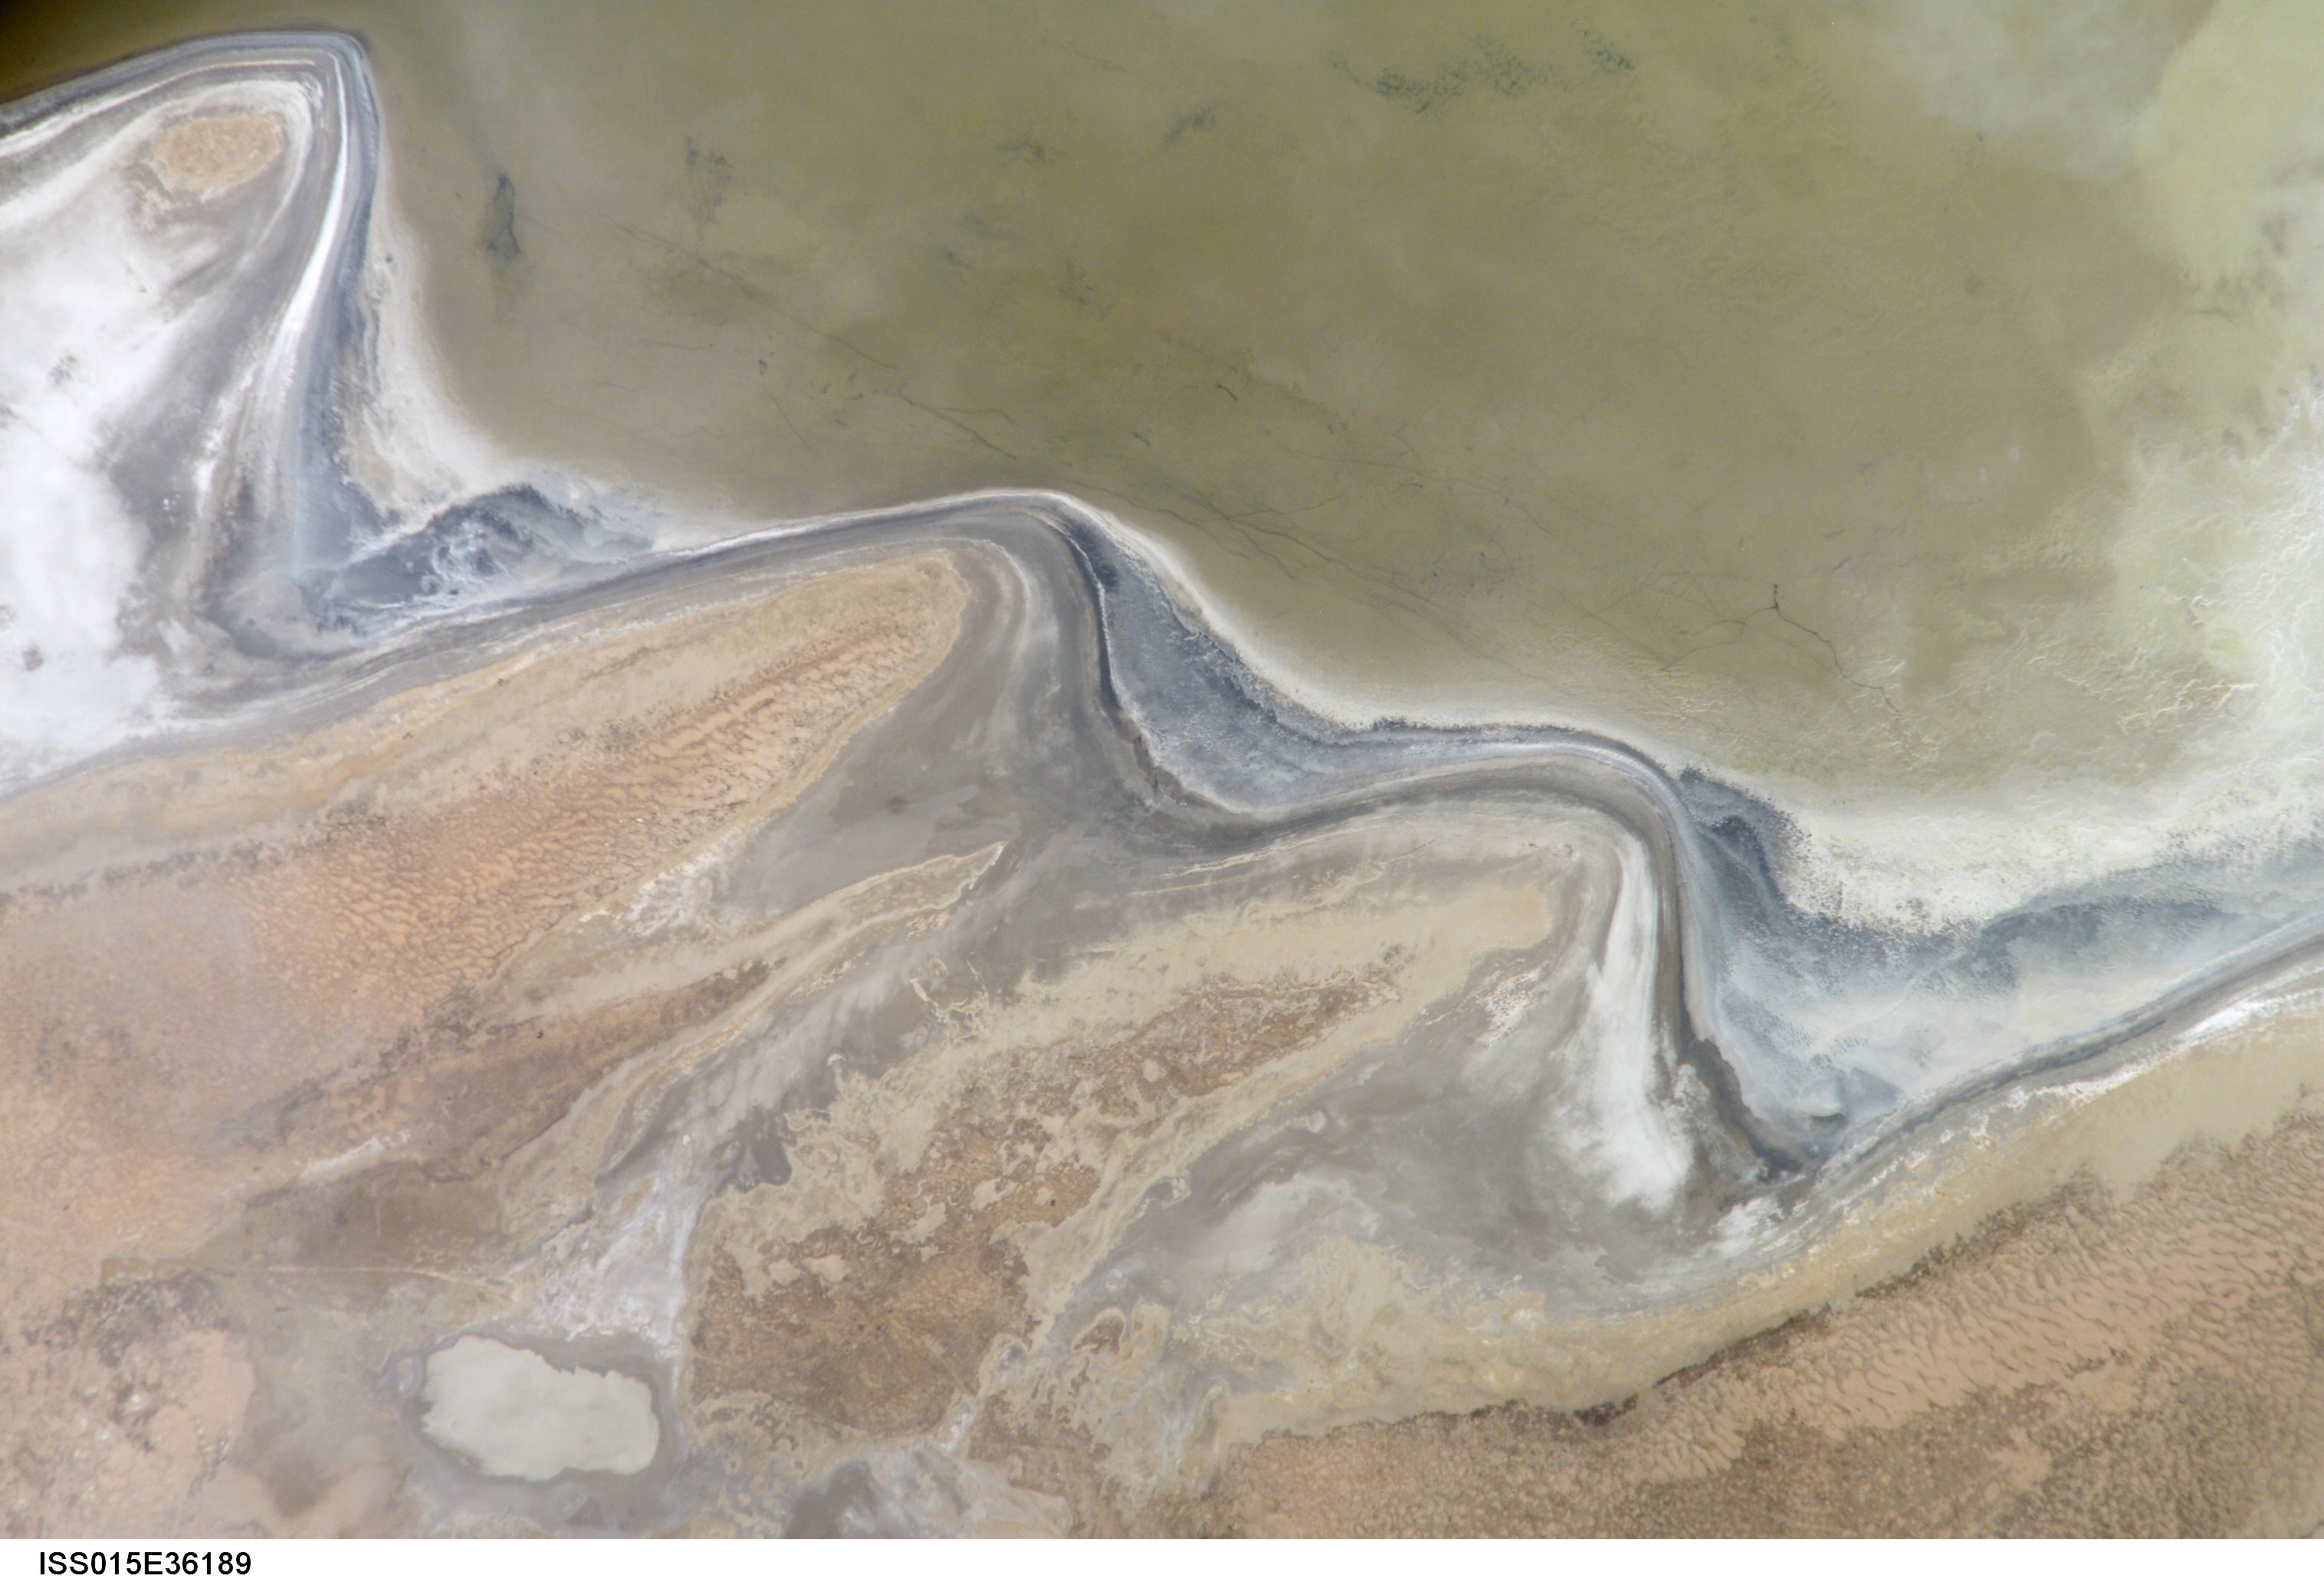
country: BOLIVIA
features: SW. LAGO POOPO, DUNES
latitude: -19.0
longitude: -67.1
